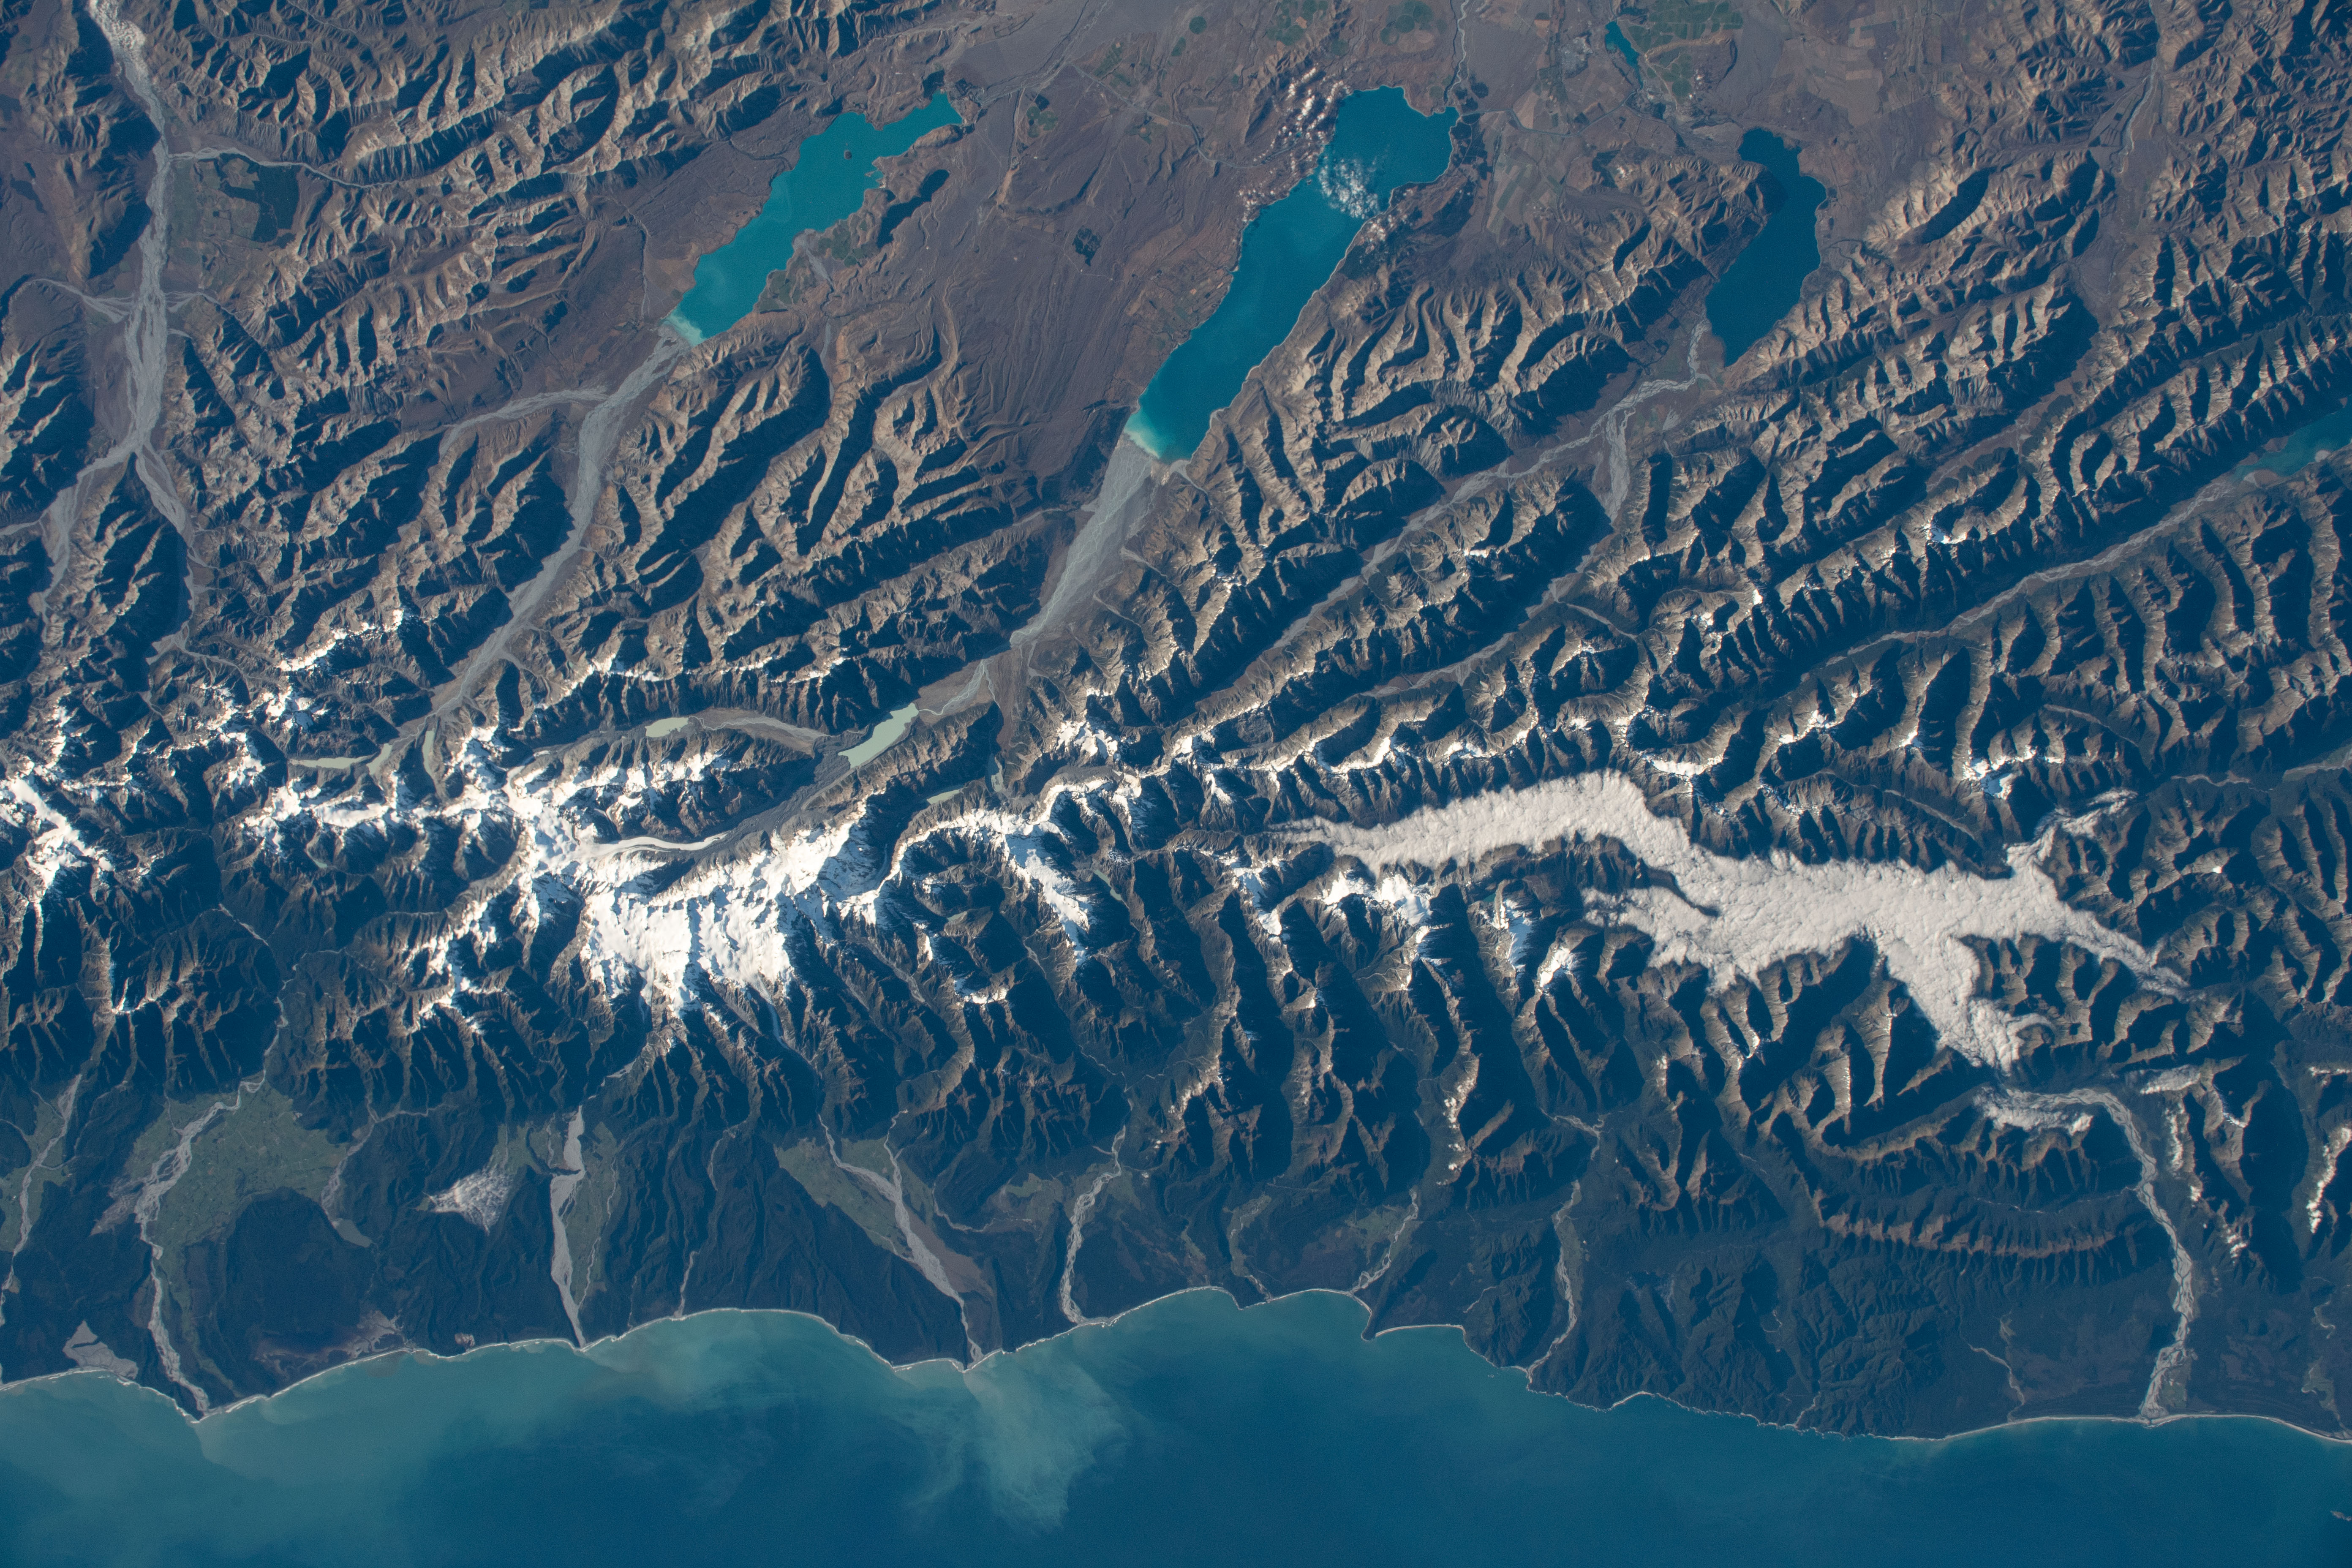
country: NEW ZEALAND-SI
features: LAKE TEKAPO, LAKE PUKAKI, WHATAROA
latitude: -43.9
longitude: 170.2
